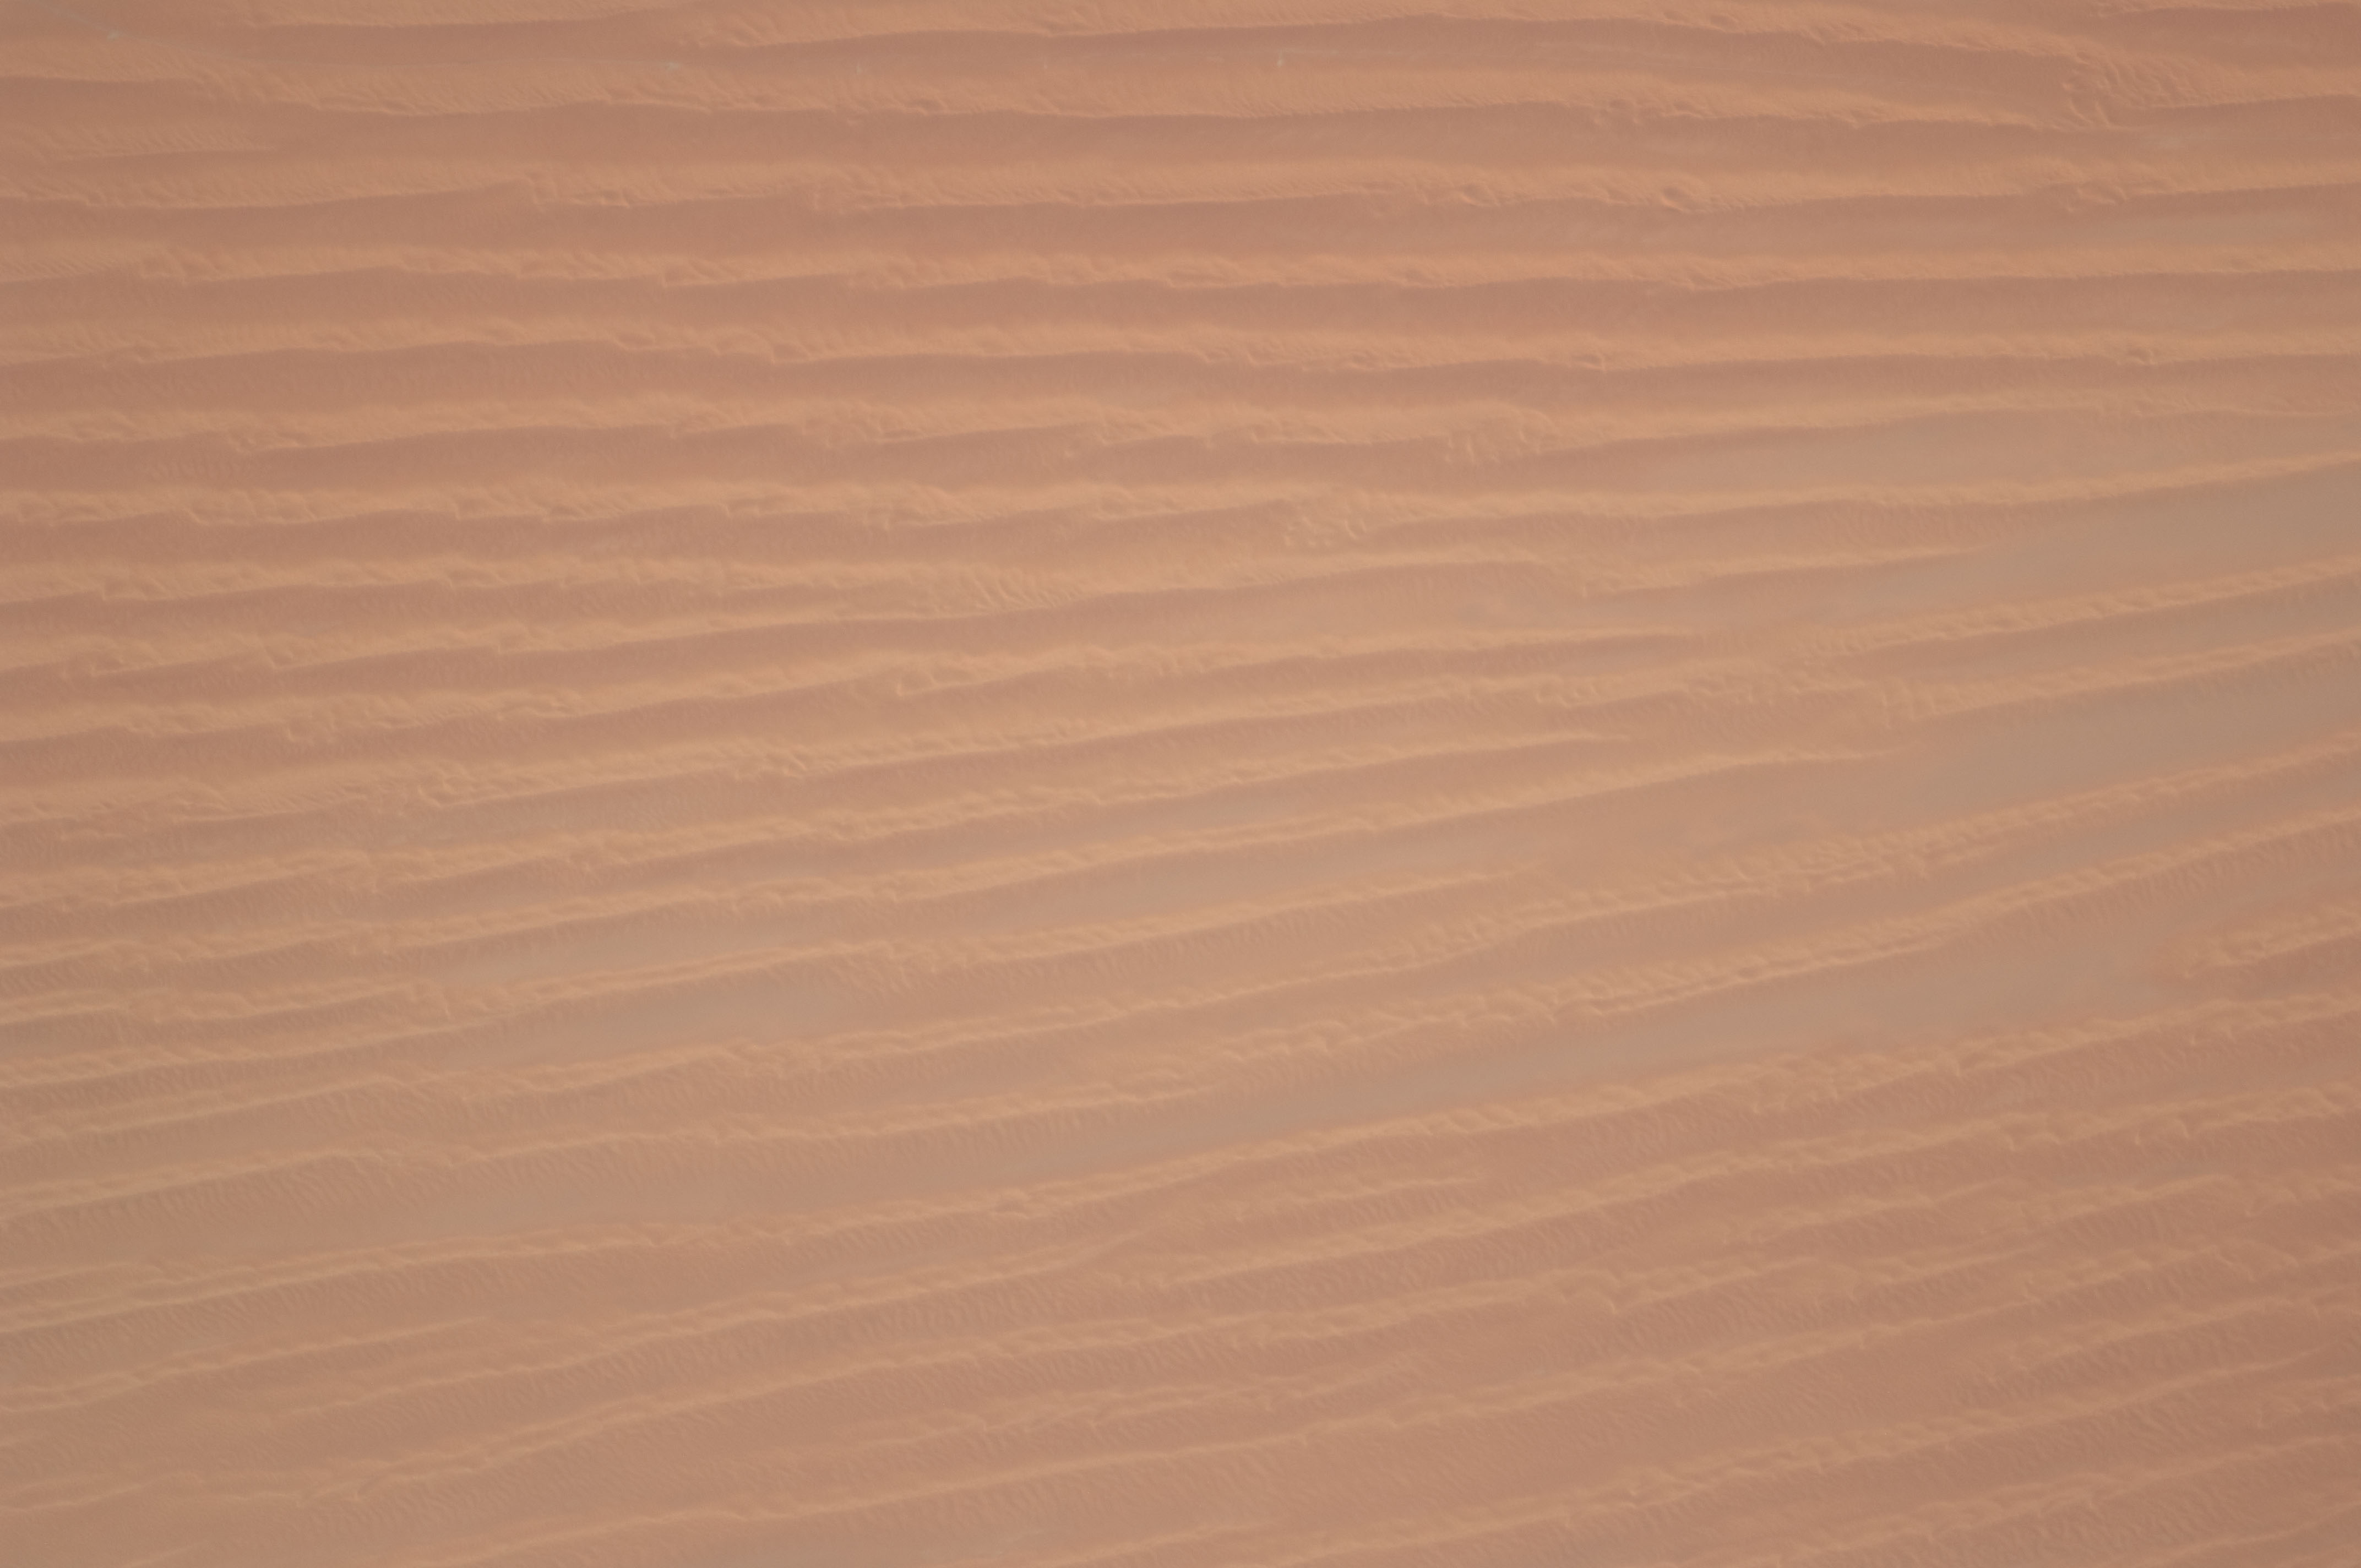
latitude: 17.7
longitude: 46.6
